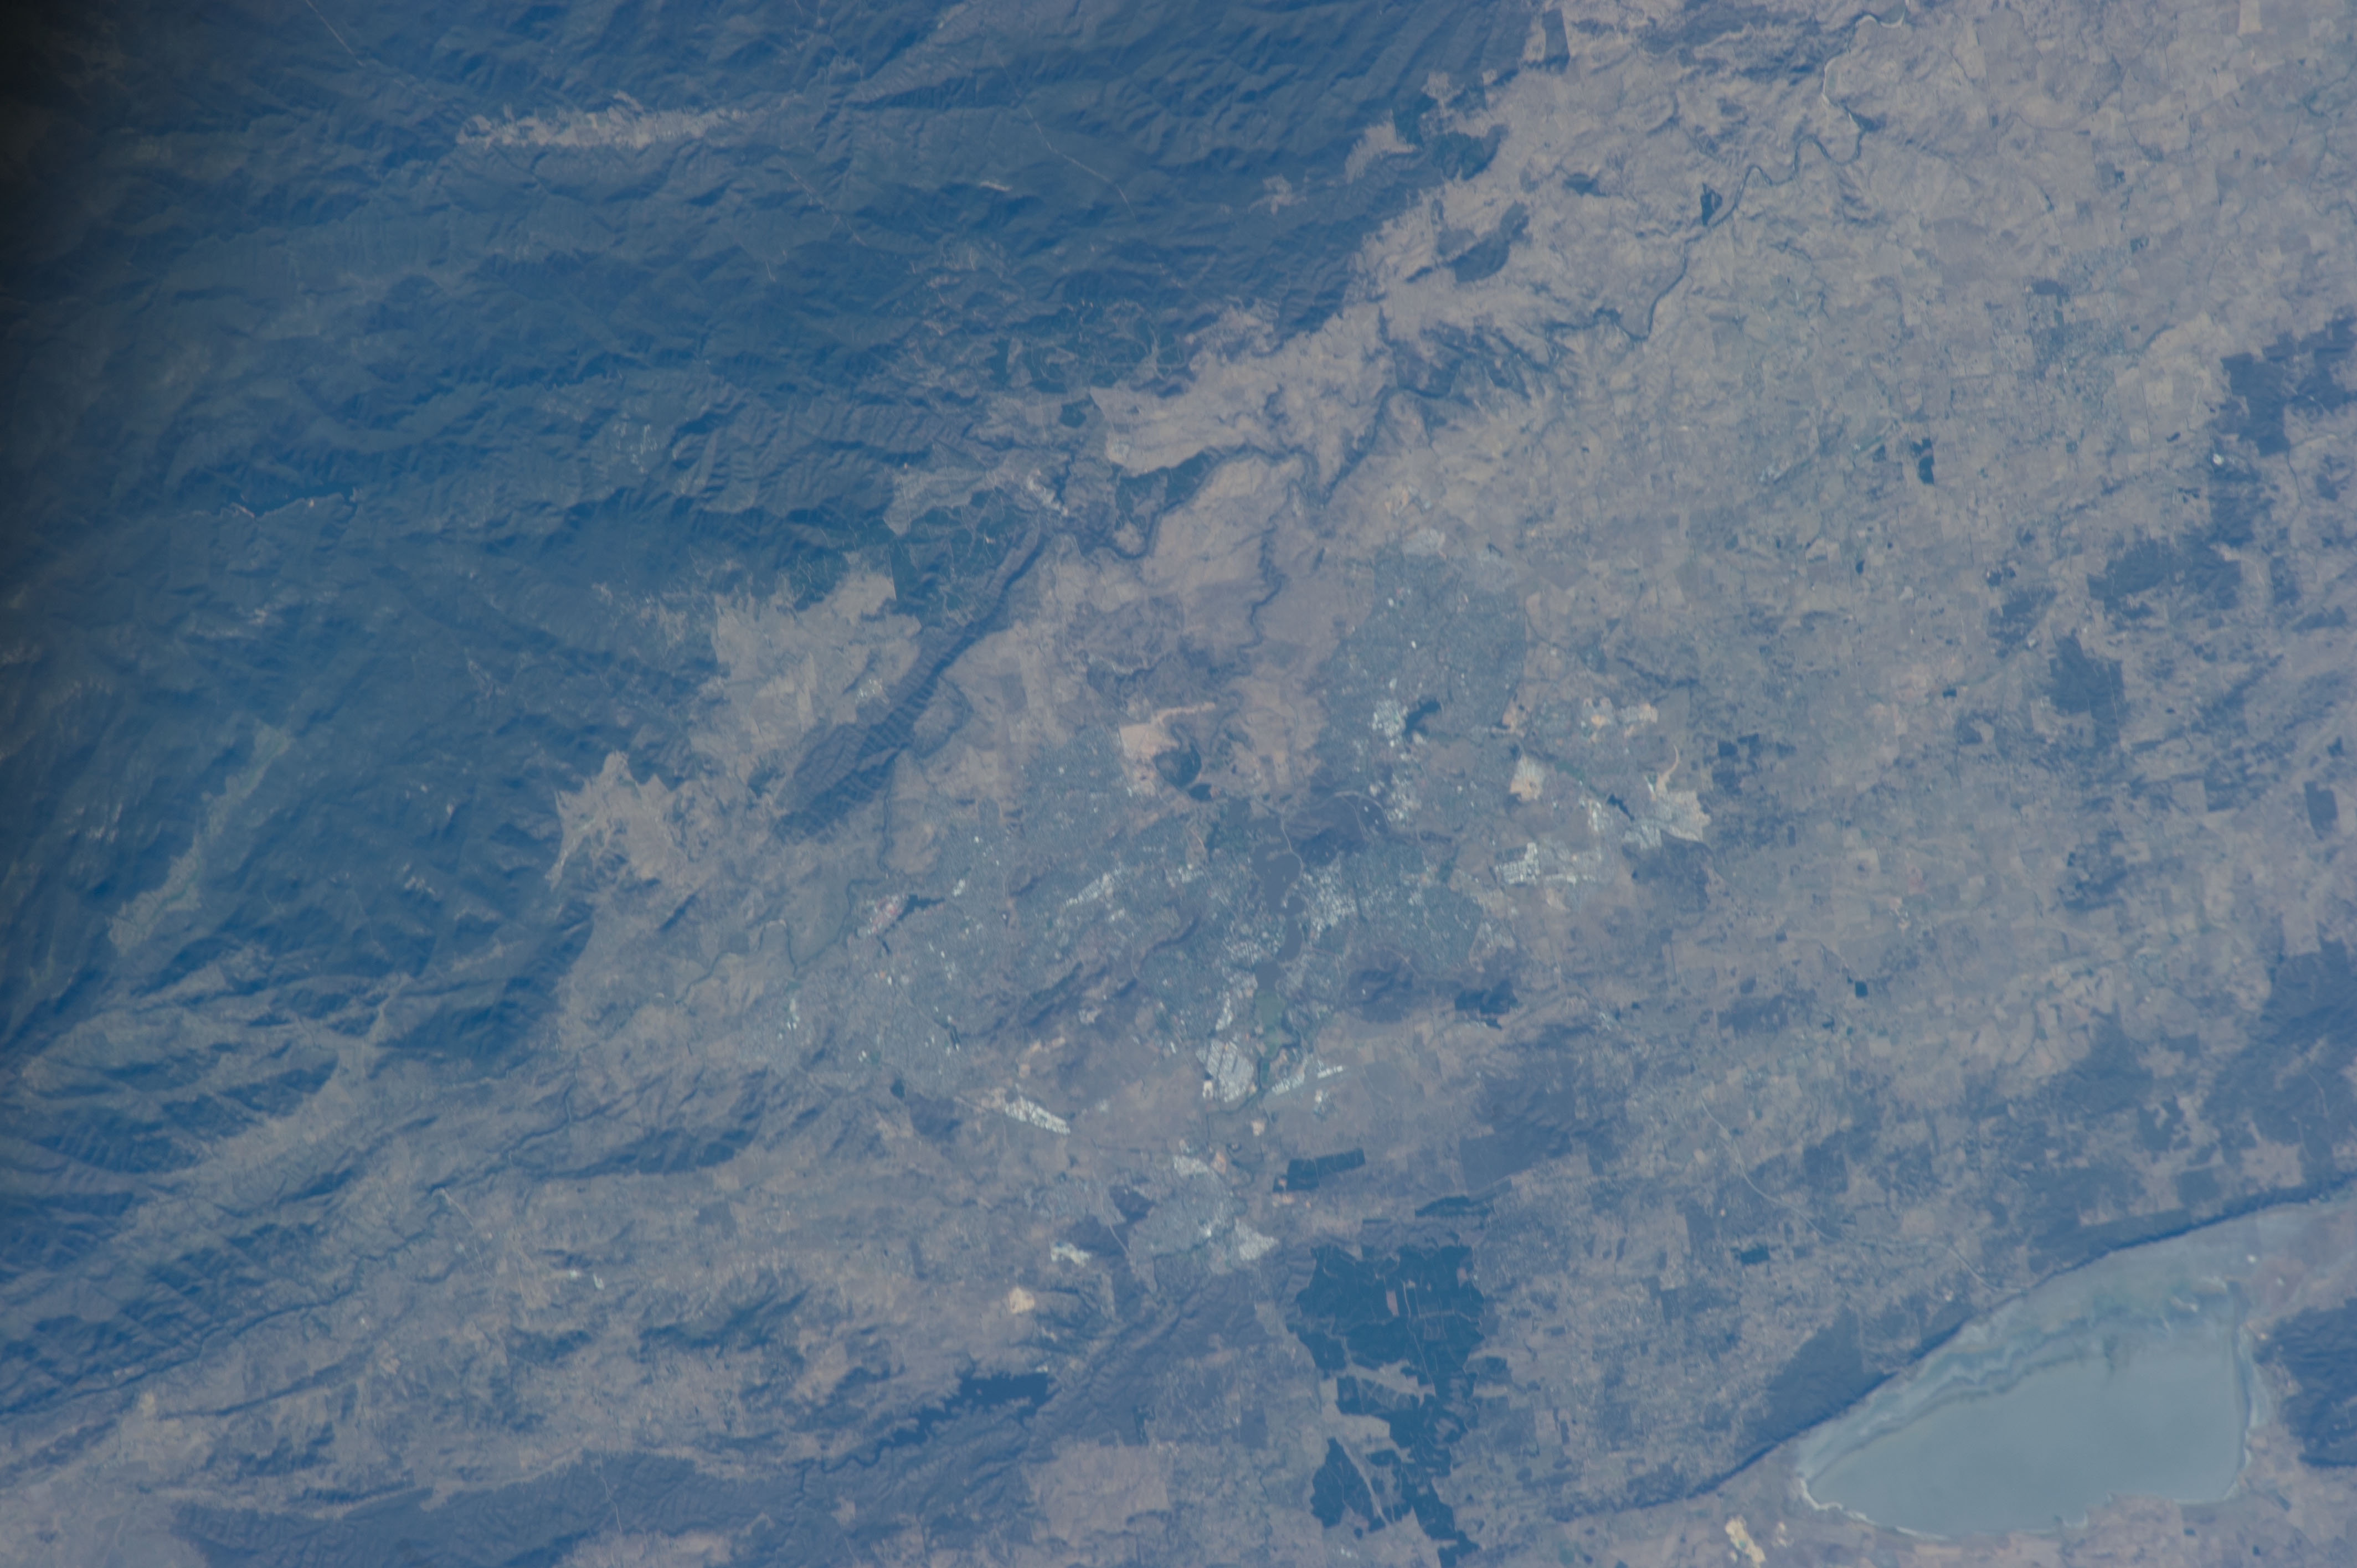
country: AUSTRALIA-ACT
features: LAKE GEORGE, CANBERRA, AUSTRALIAN ALPS MTS.
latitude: -35.2
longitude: 149.2
